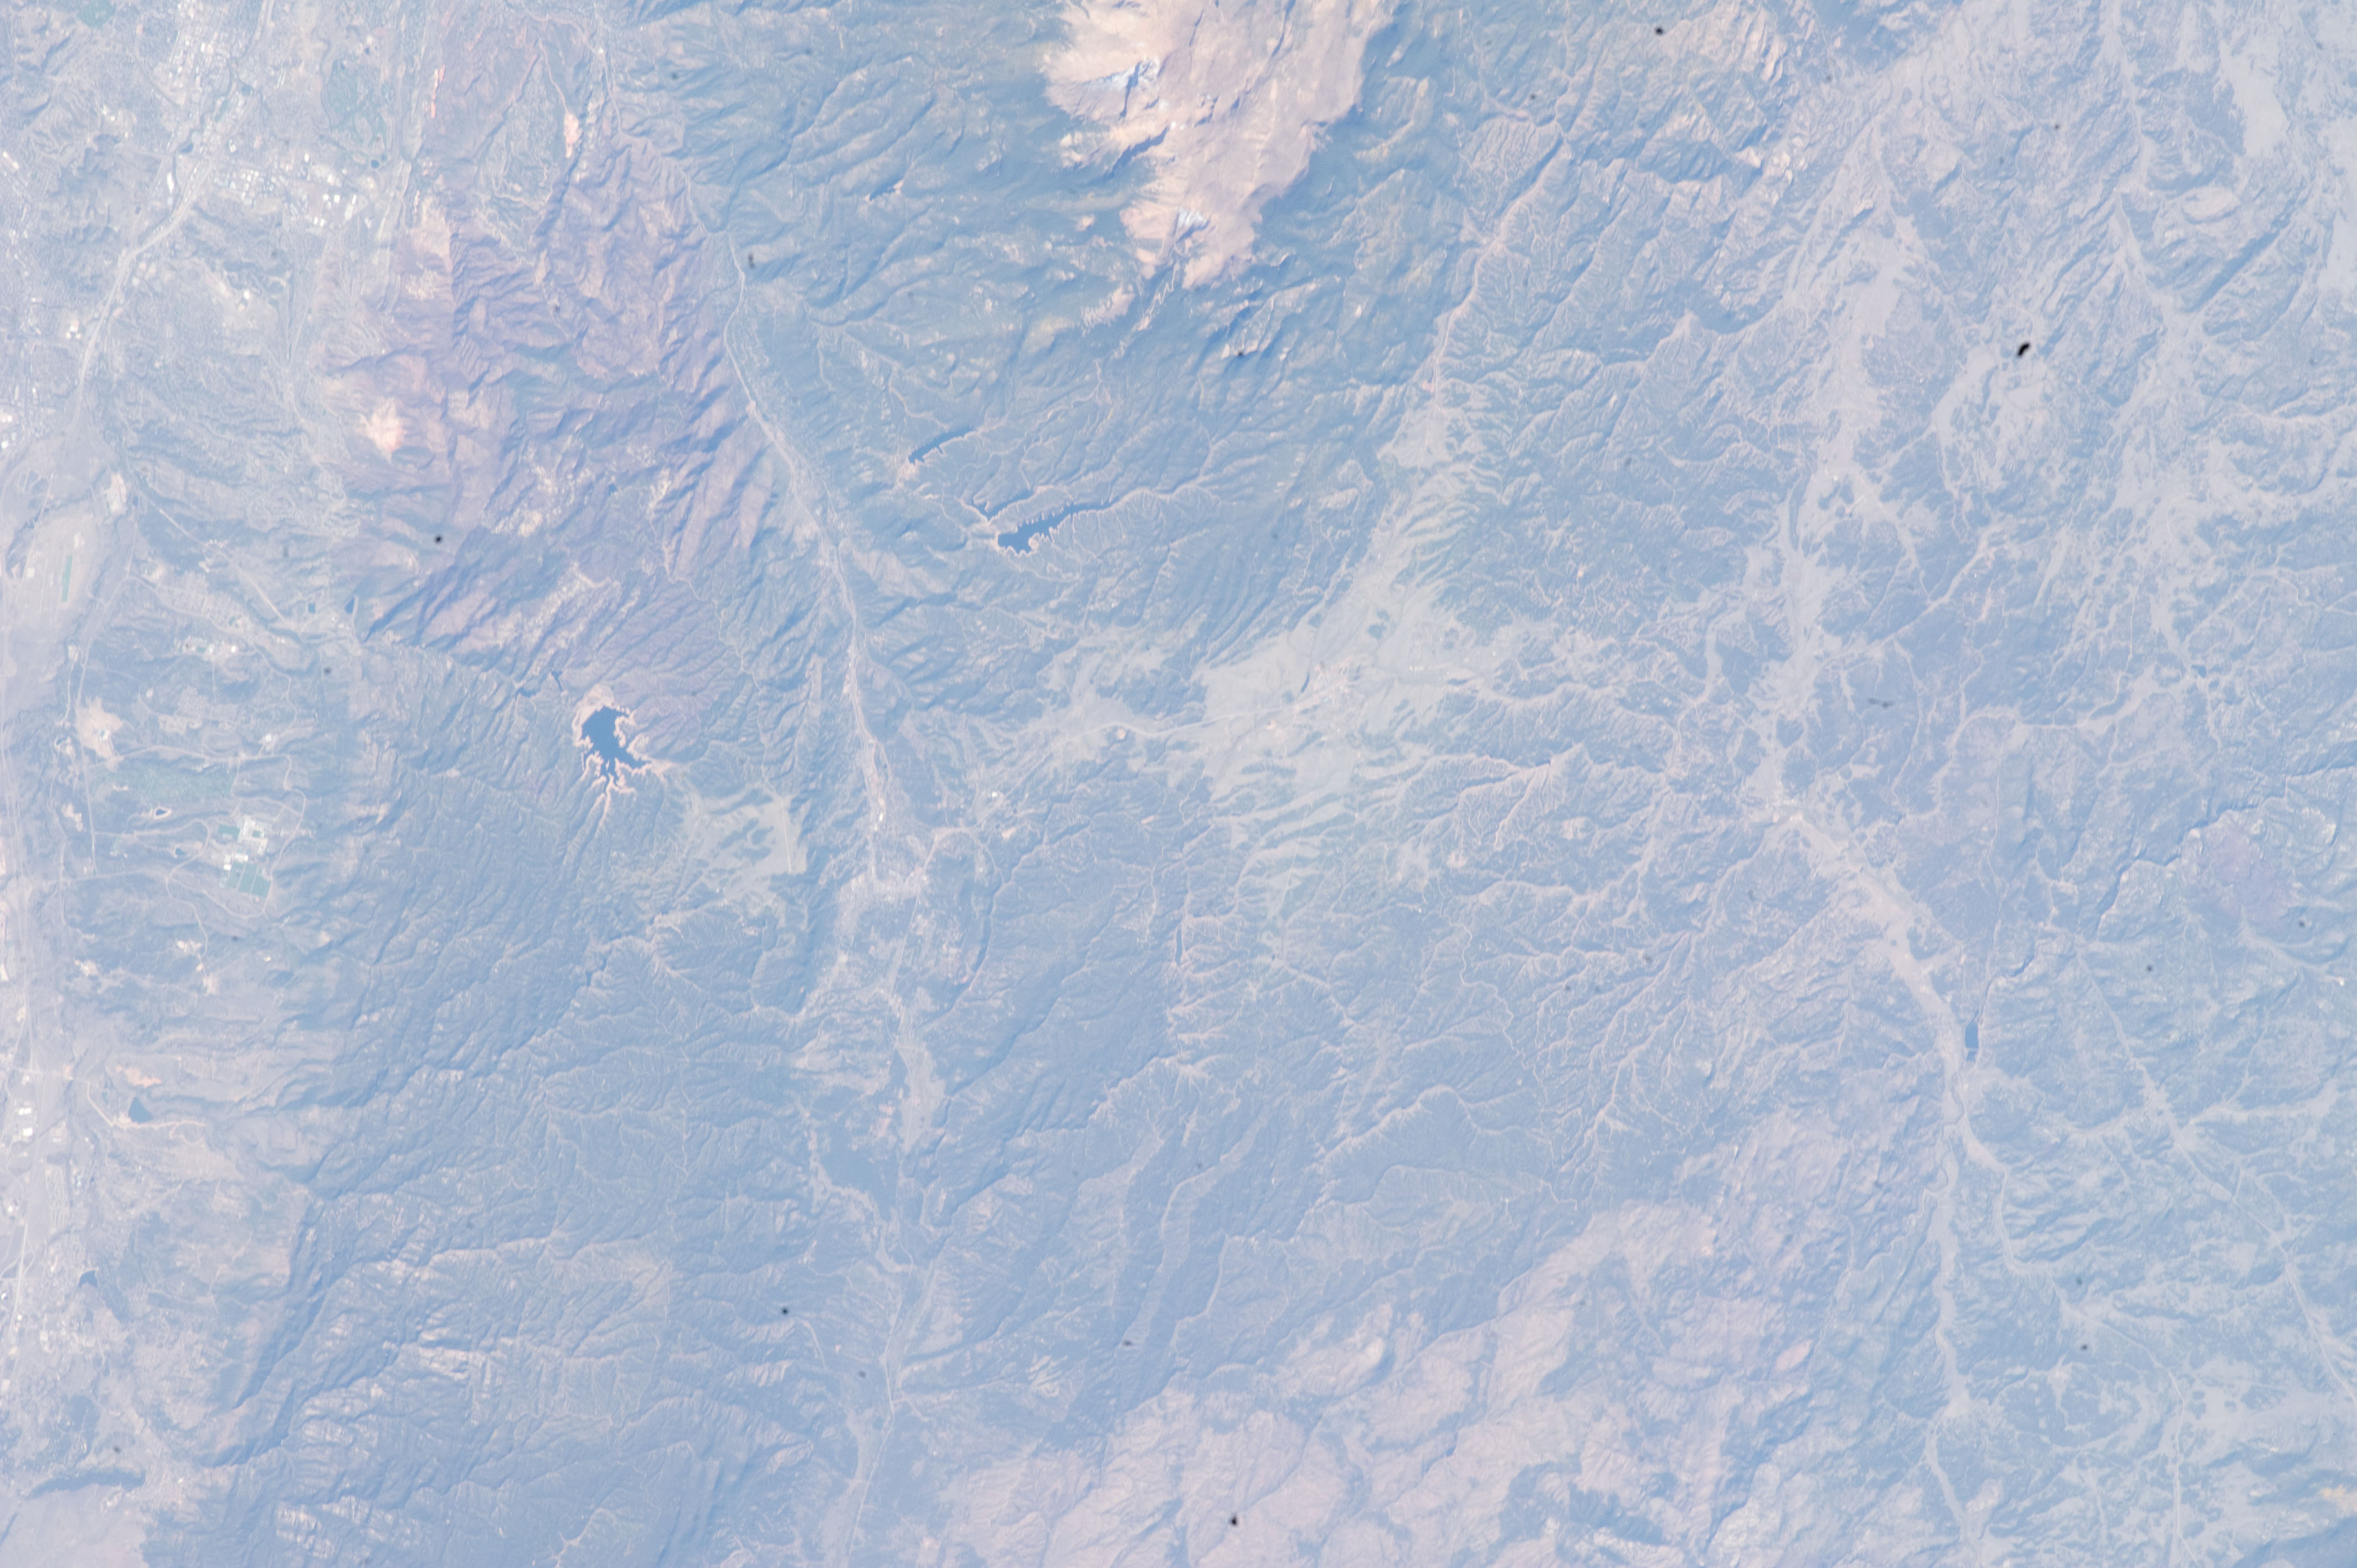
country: USA-COLORADO
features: RAMPART RA., FOR., RAVINES, PIKES PEAK, RES., N. COLORADO SPRINGS
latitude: 39.0
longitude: -105.2
